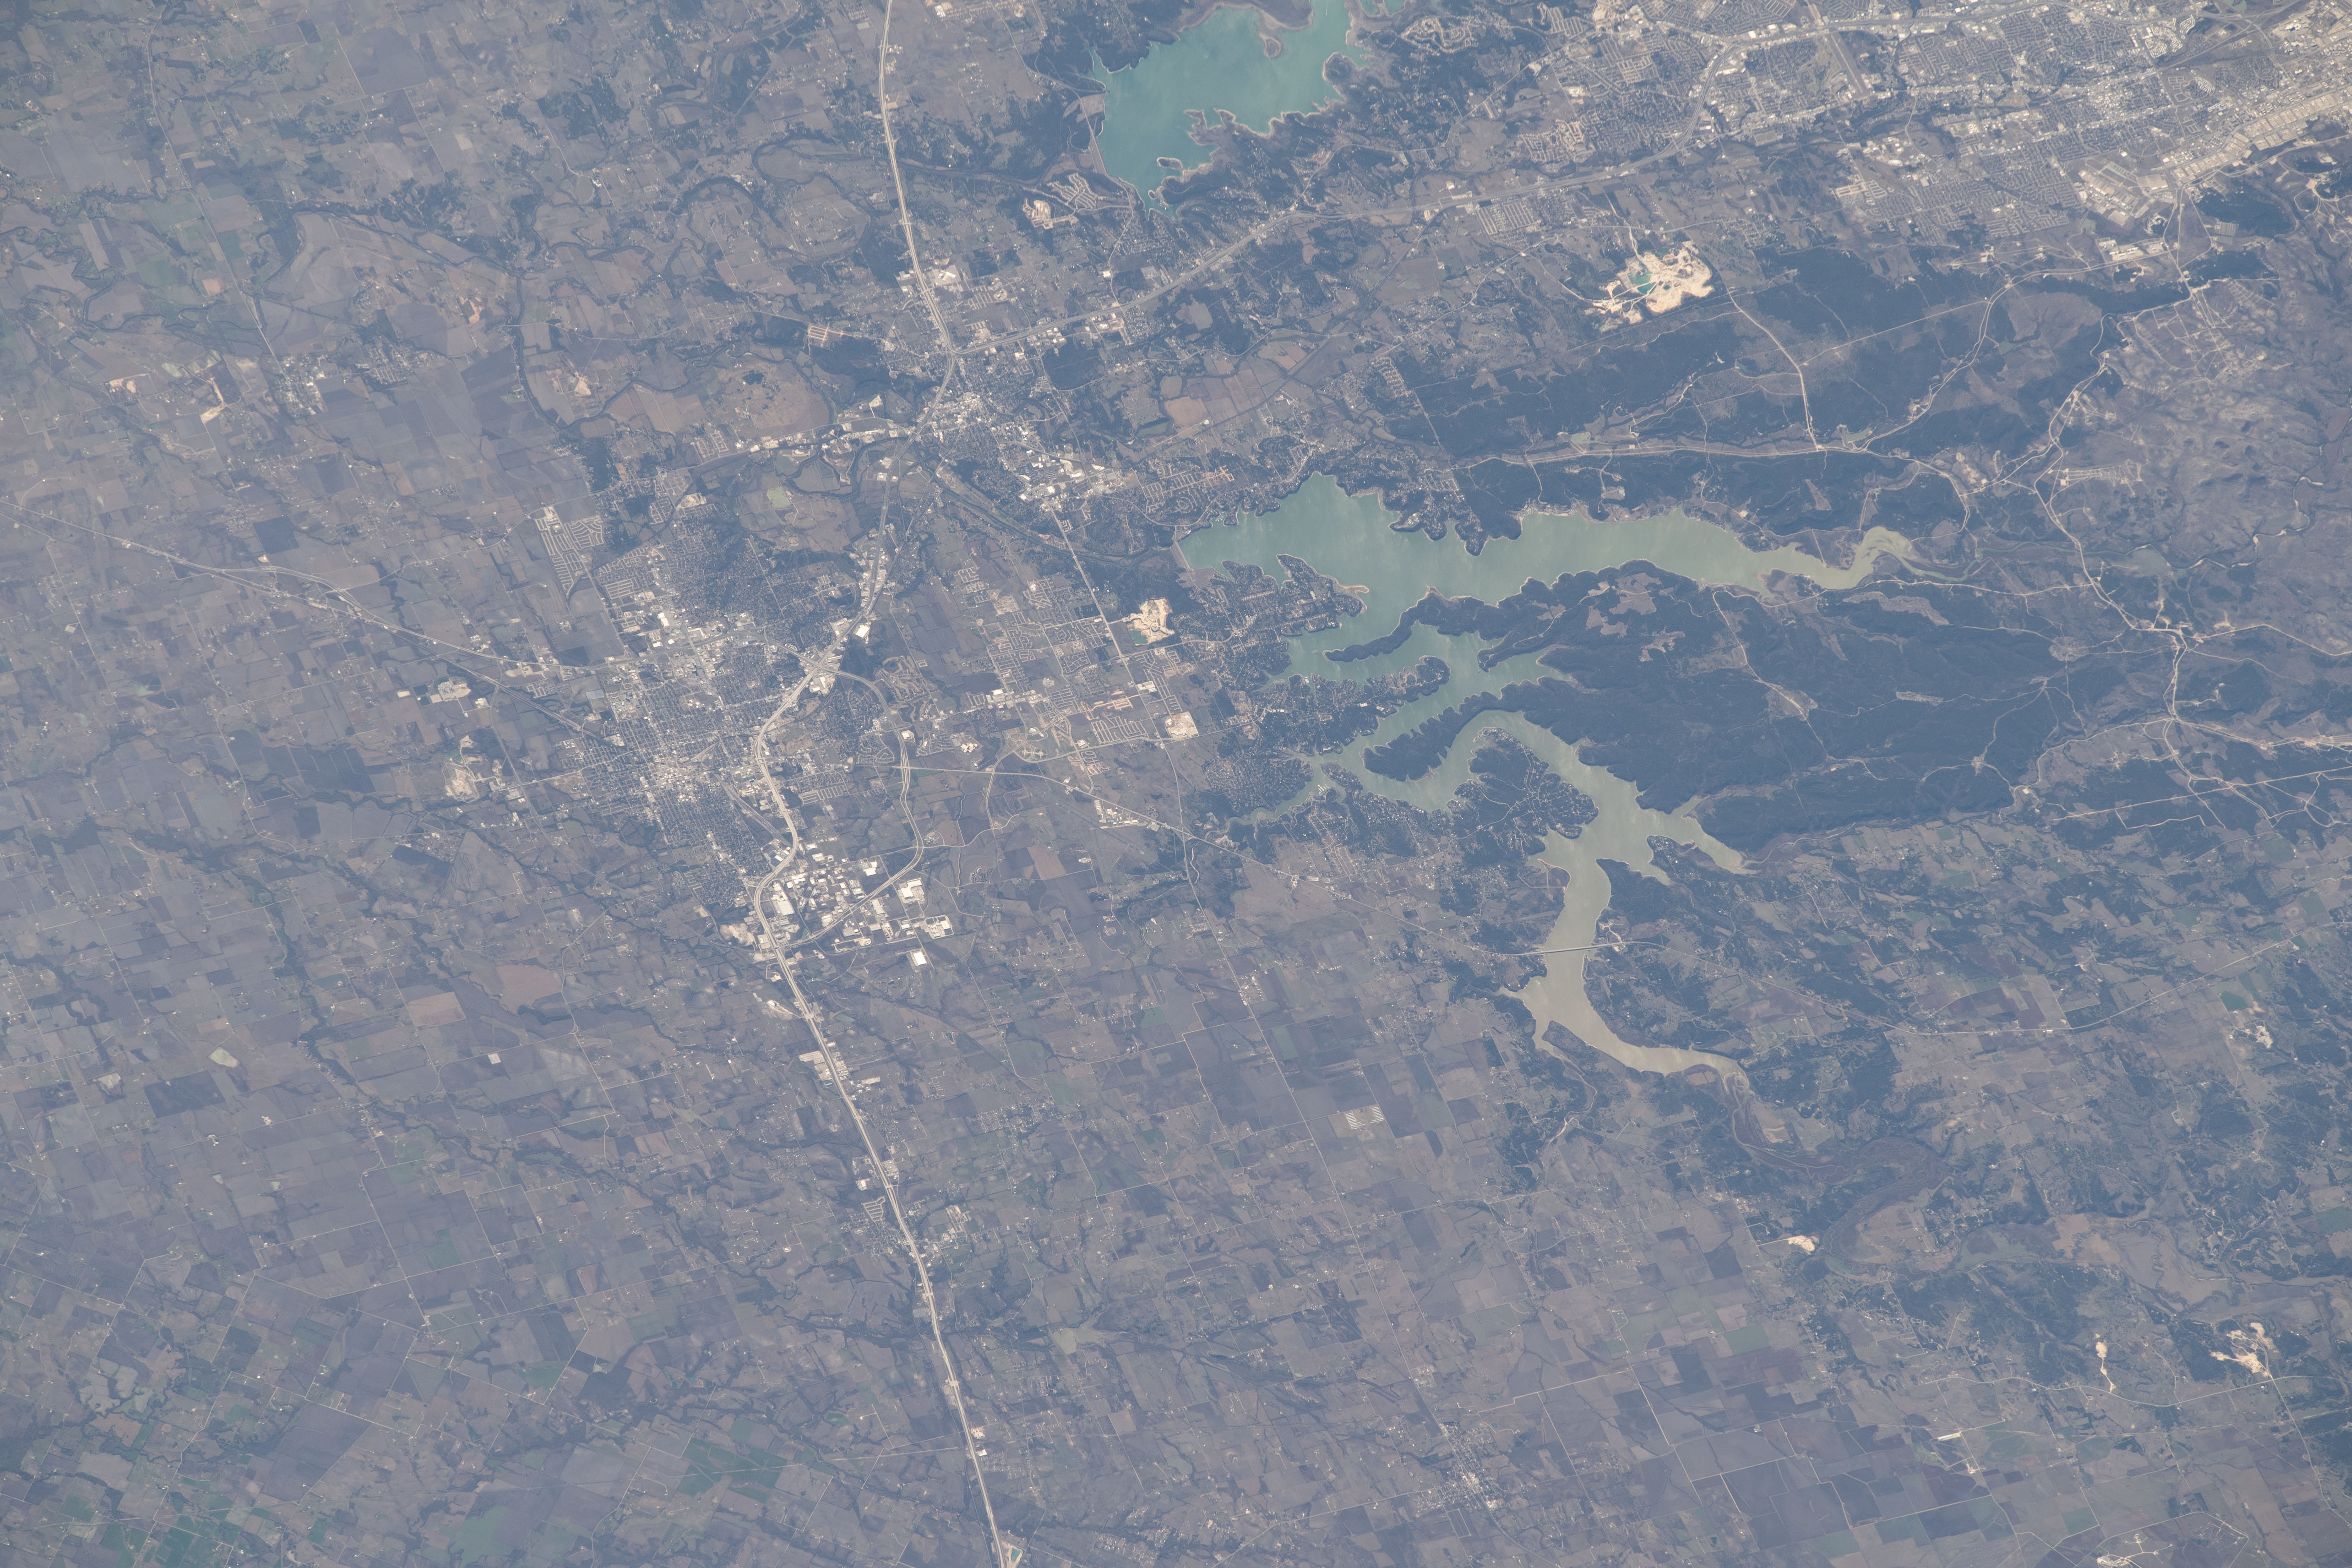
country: USA-TEXAS
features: TEMPLE, BELTON LAKE, STILLHOUSE HOLLOW LAKE
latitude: 31.1
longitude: -97.5
